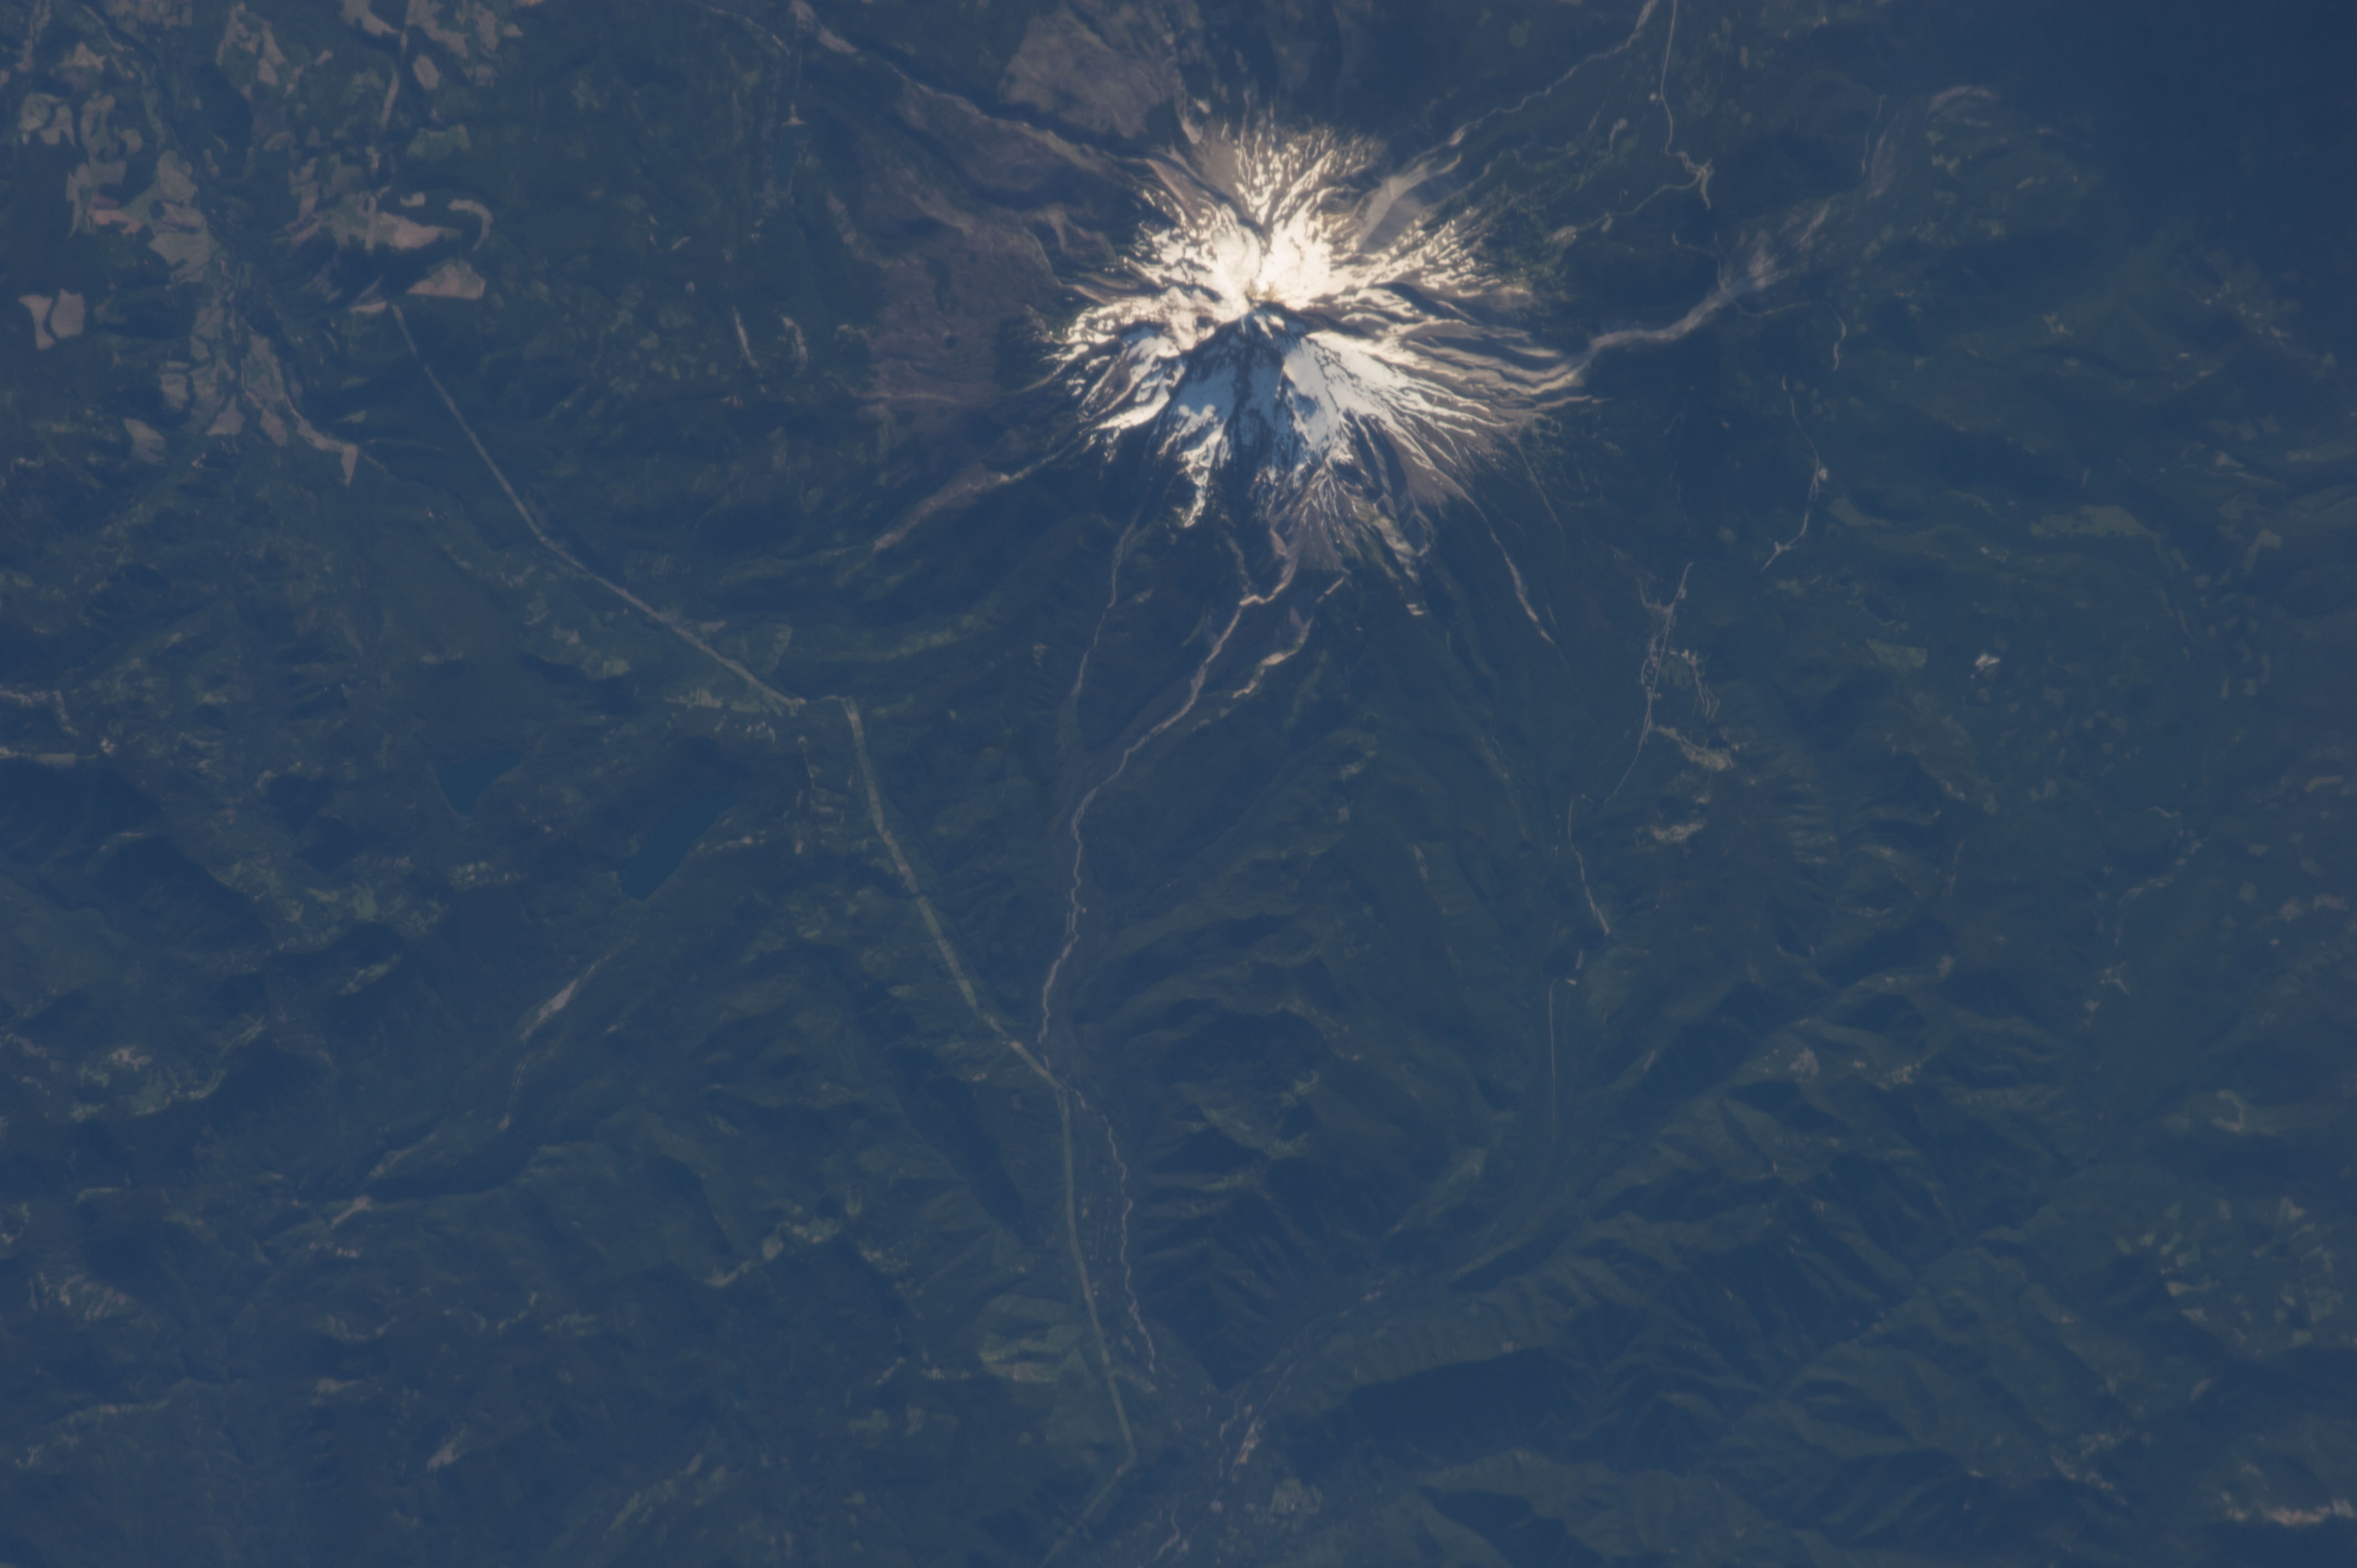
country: USA-OREGON
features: MT. HOOD
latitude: 45.3
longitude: -122.1
